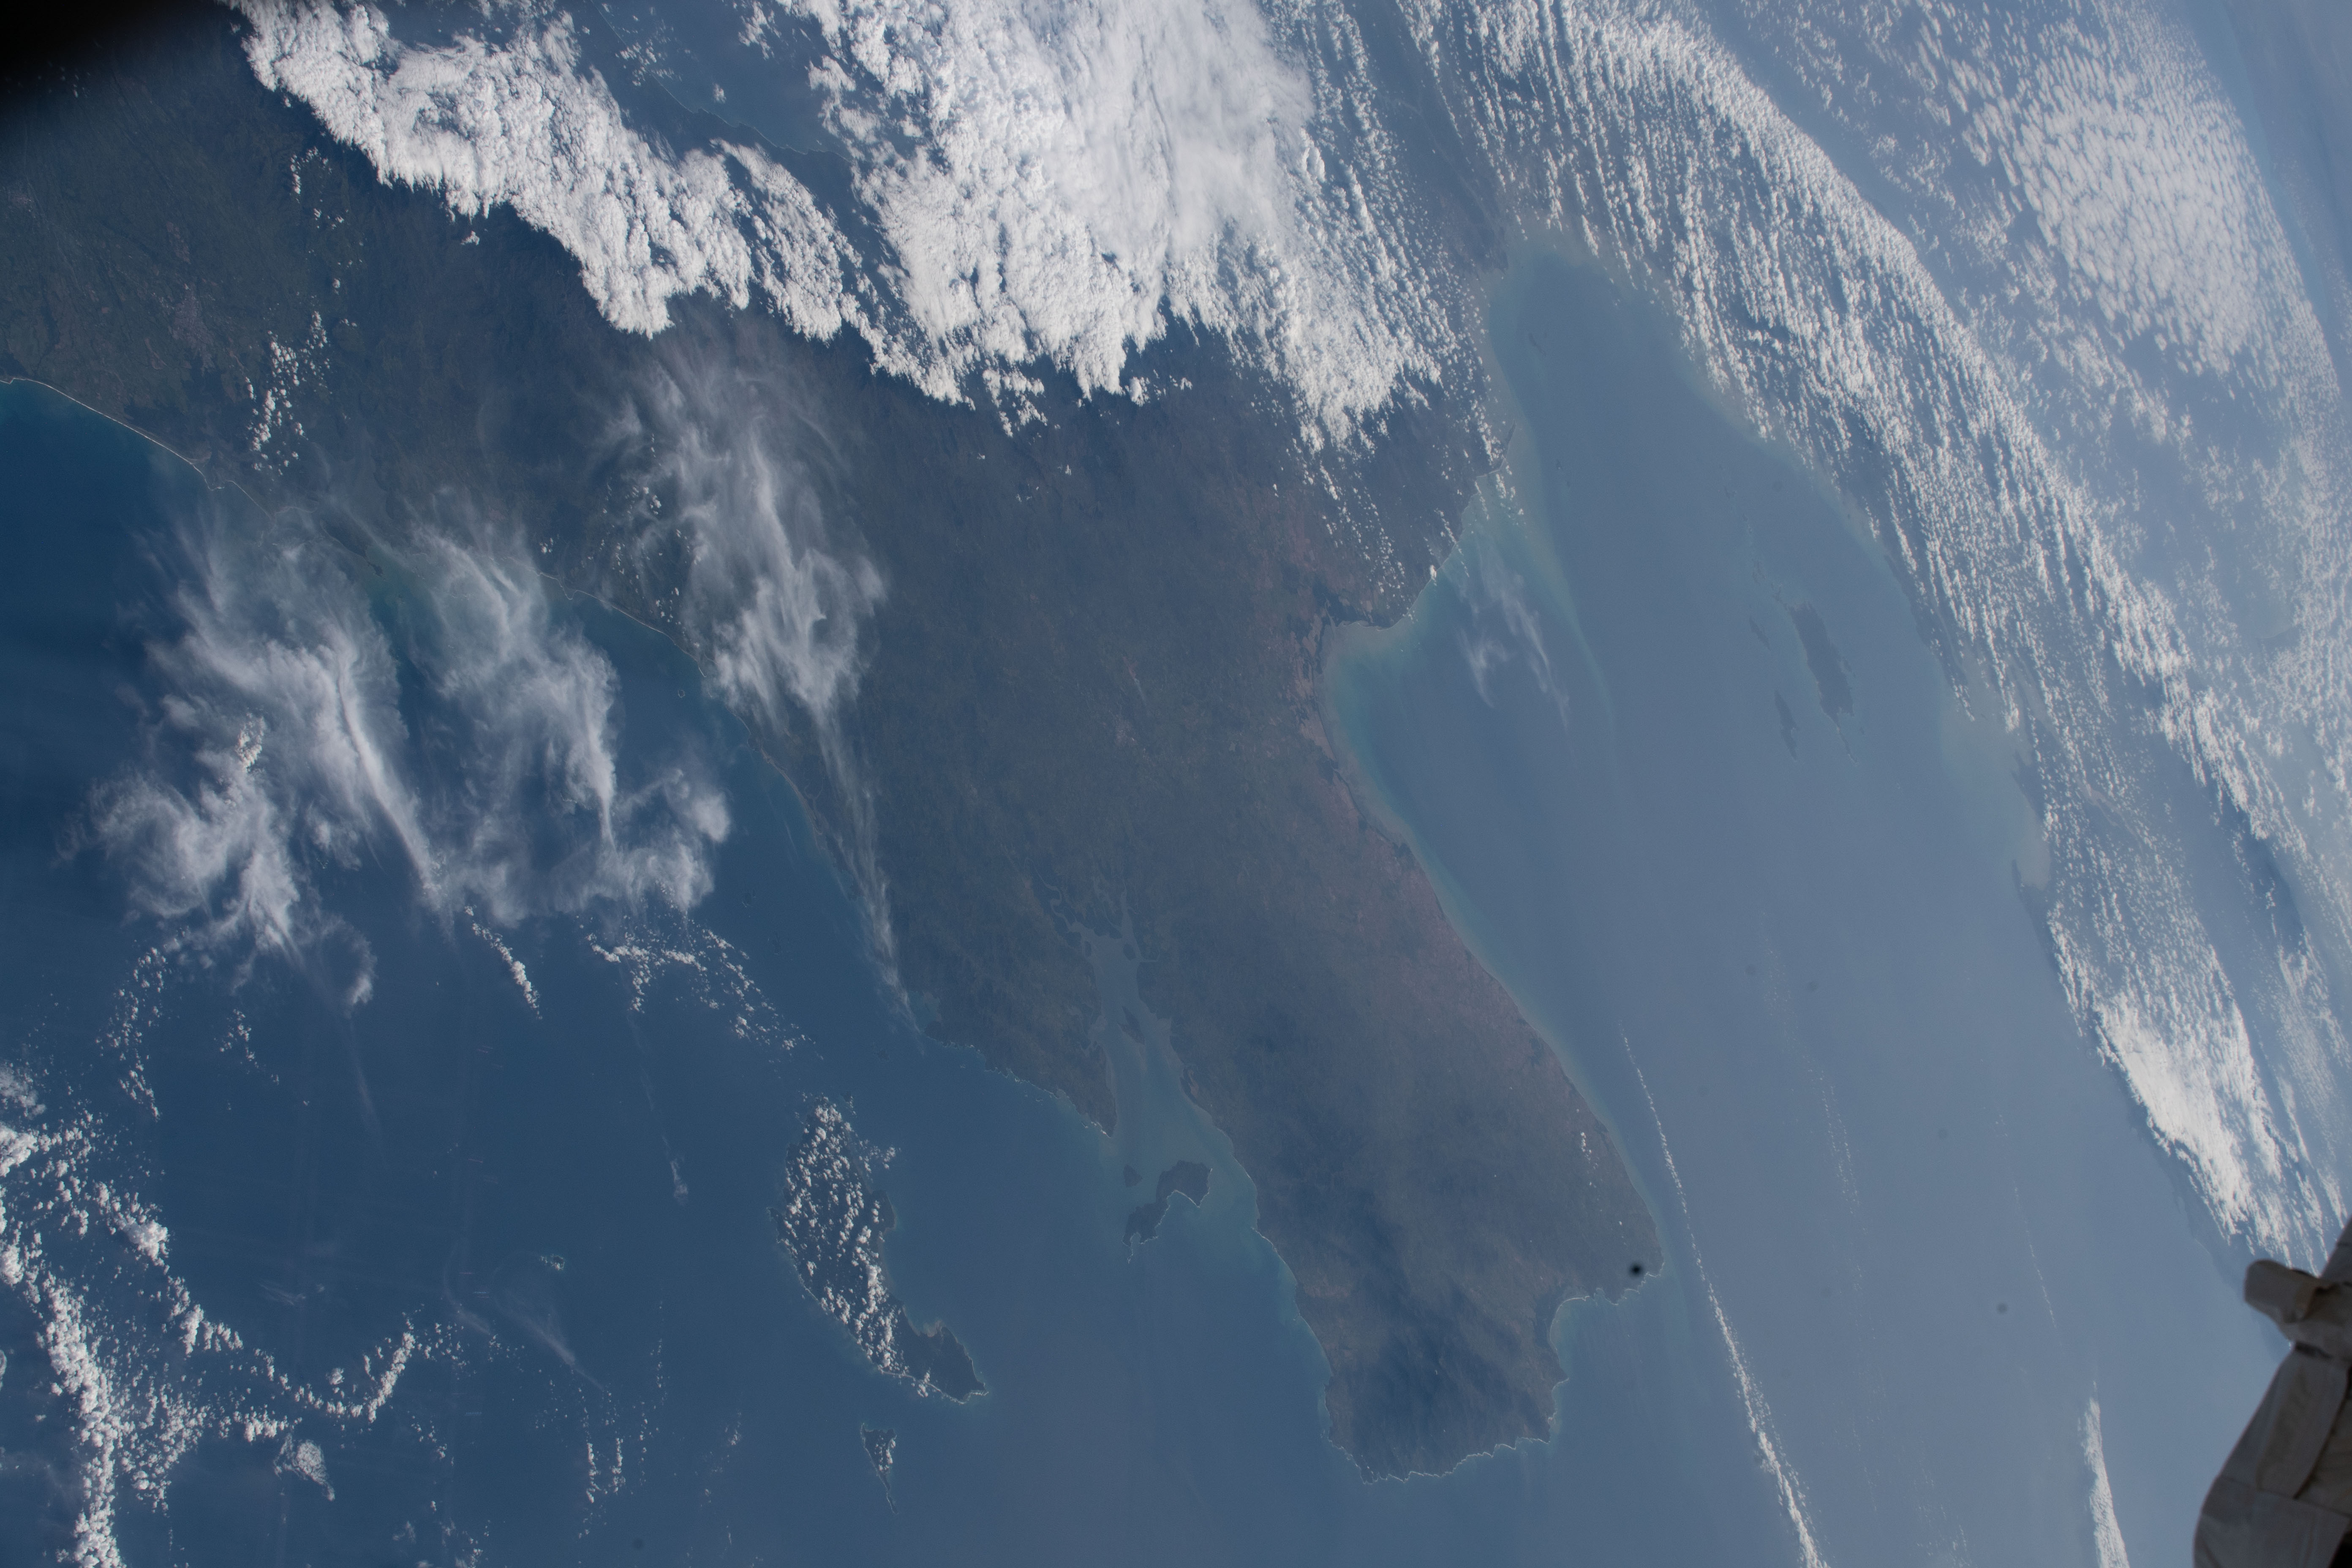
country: PANAMA
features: HUMEDALES DEL GOFO DE MONTIJO, ISLA CEBACO, COIBA ISLAND
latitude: 8.0
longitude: -80.9
